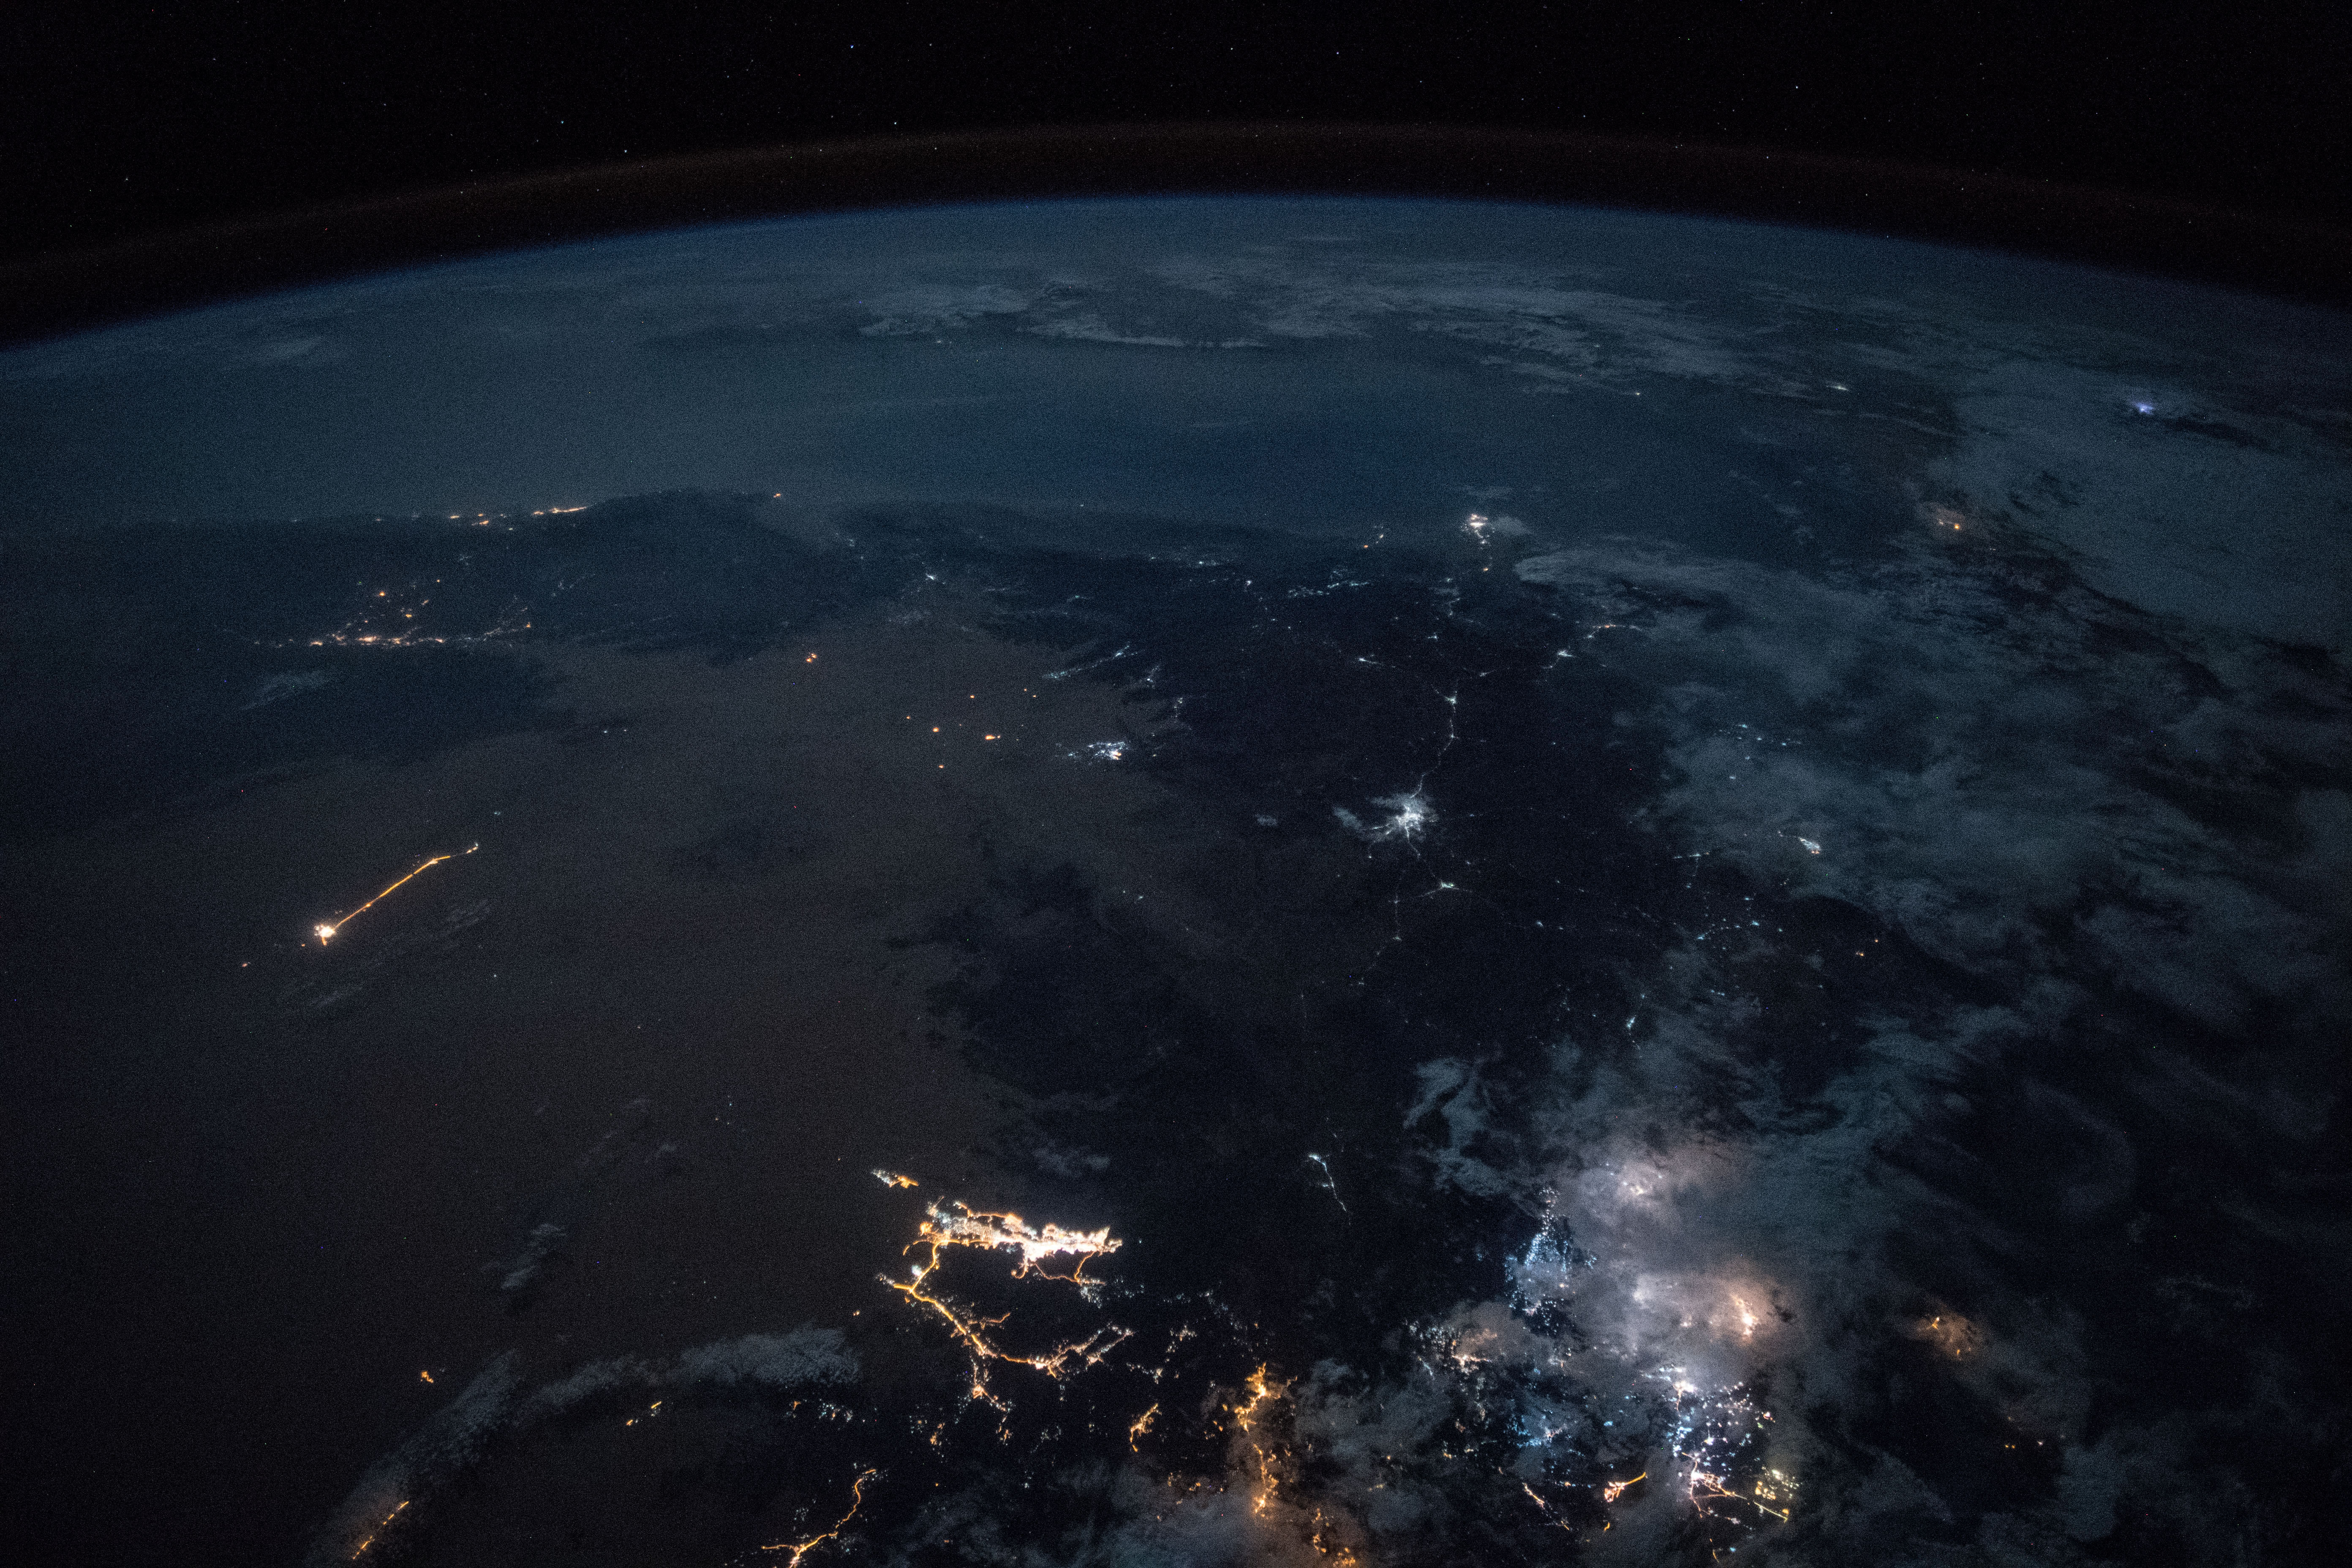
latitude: 15.5
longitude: 45.1
